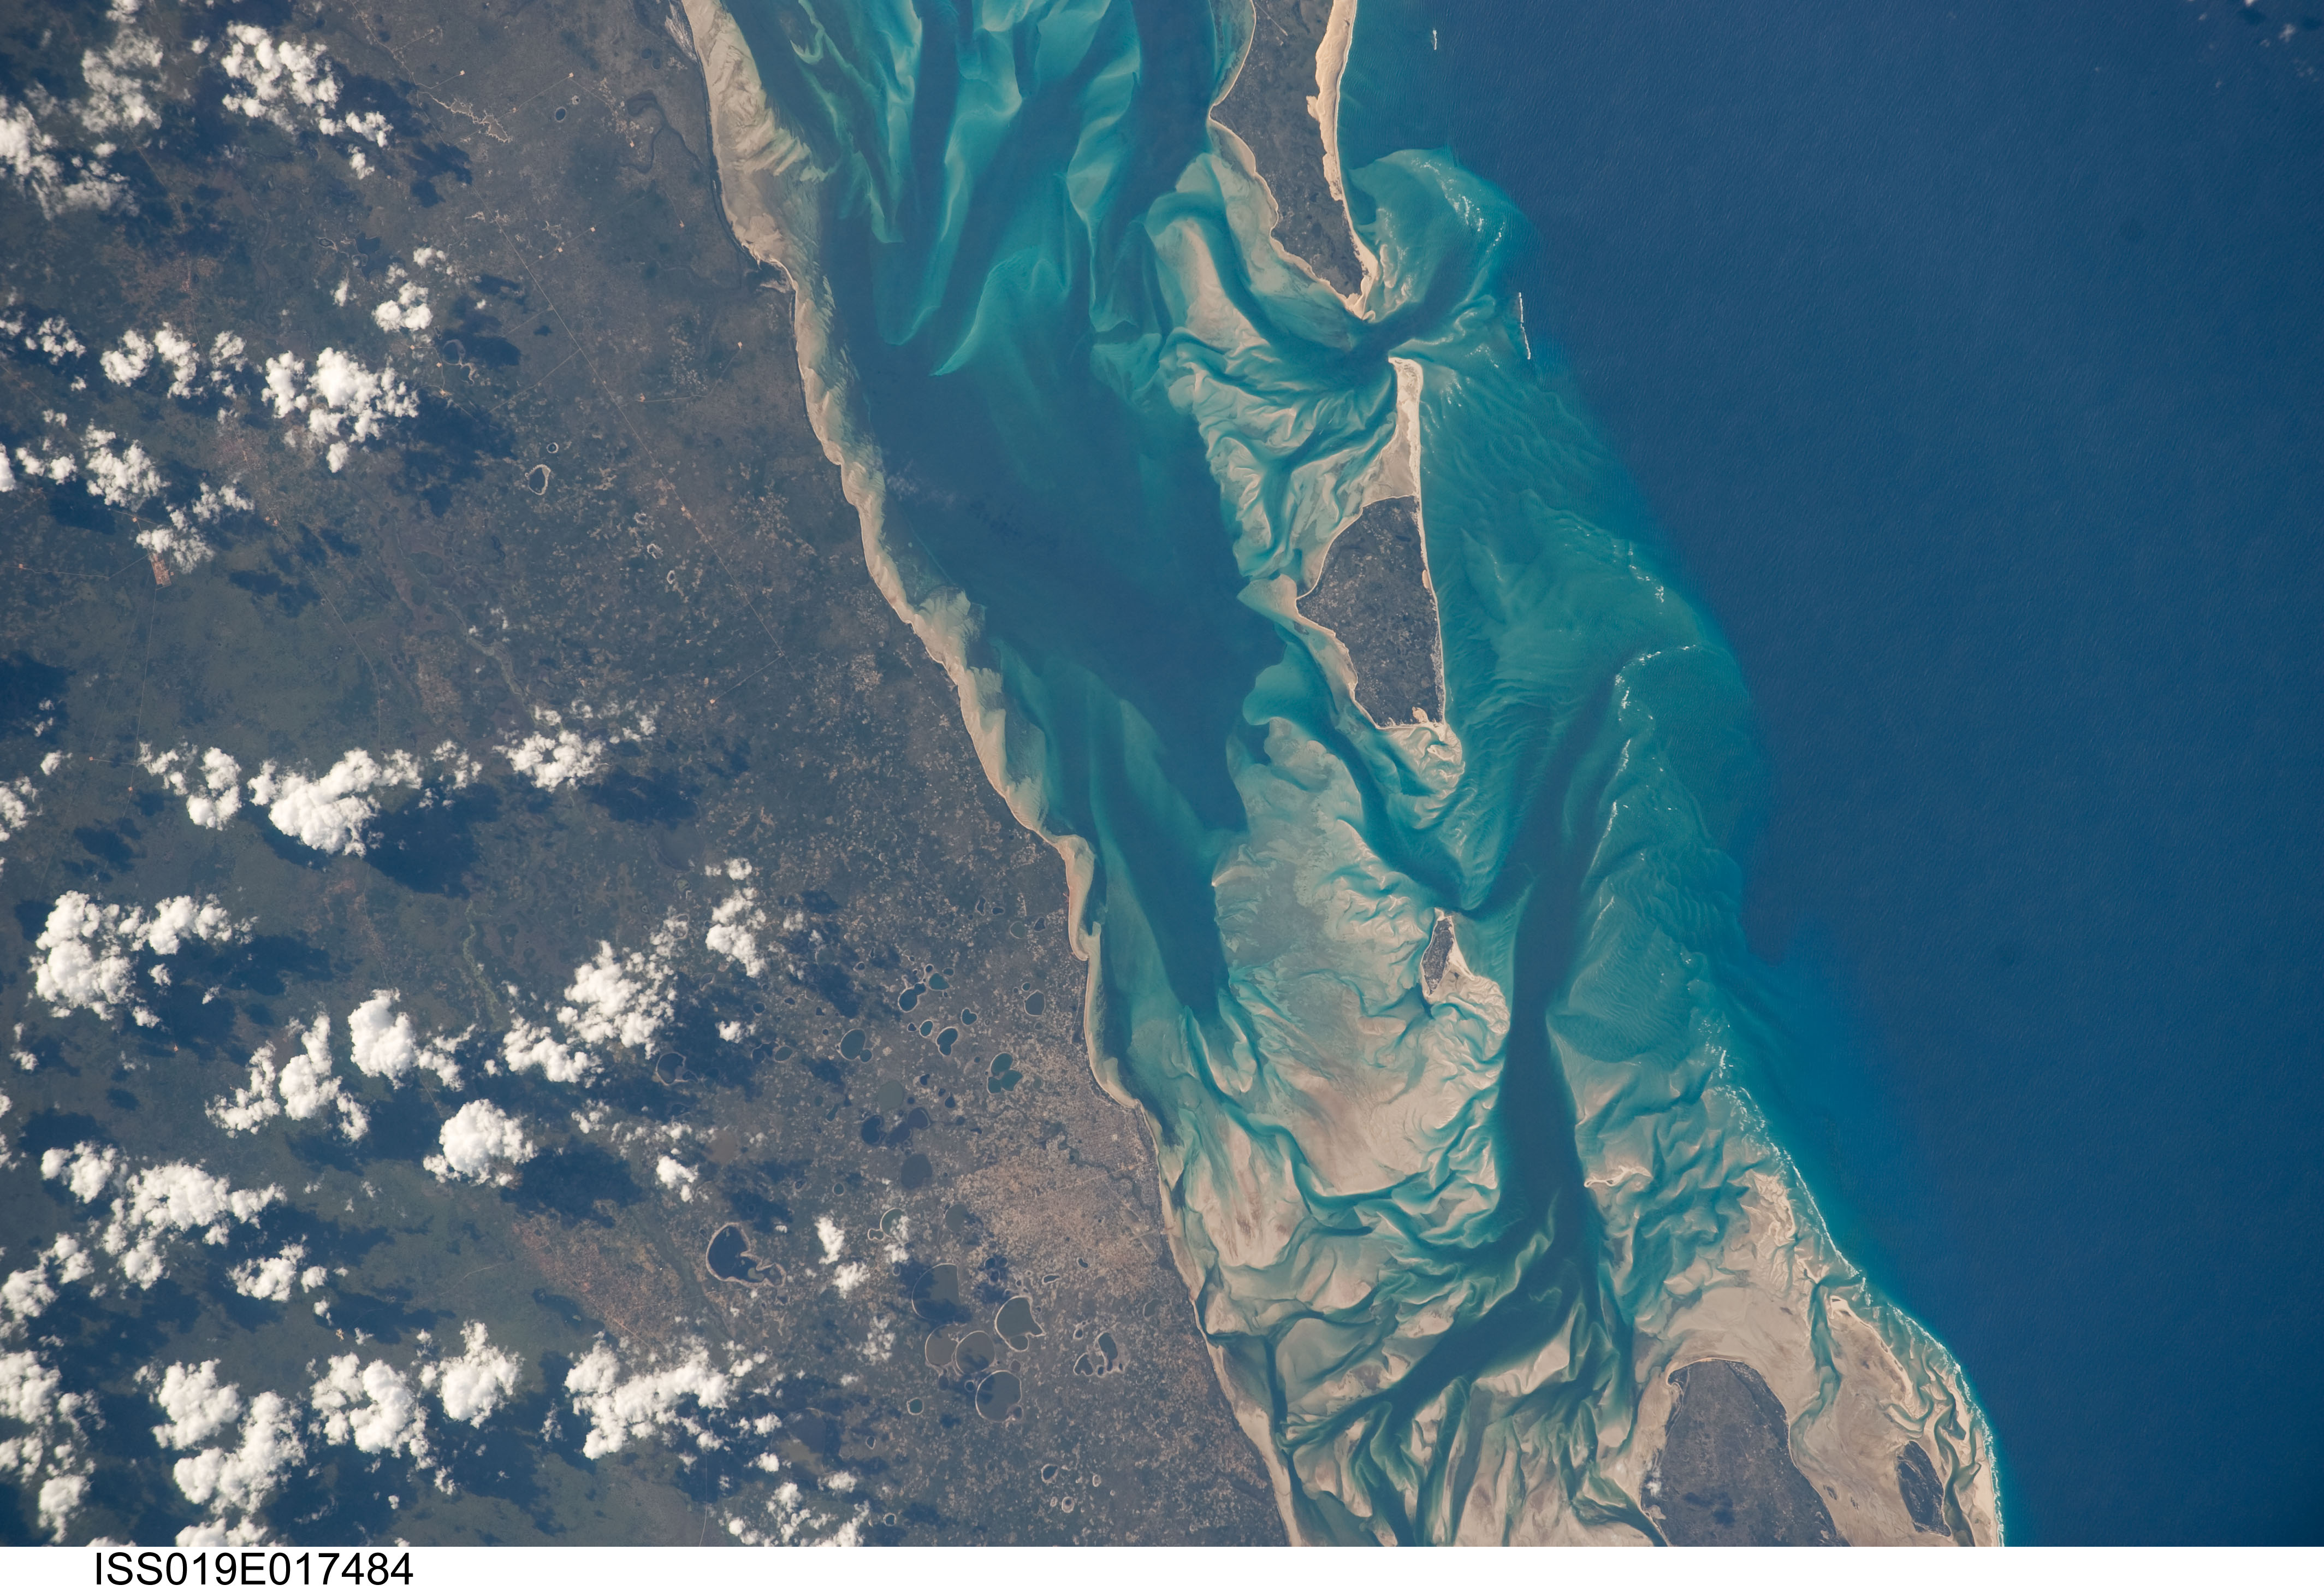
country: MOZAMBIQUE
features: VILANCULOS ESTUARY, S. ANTONIO I.
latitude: -21.9
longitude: 35.4
